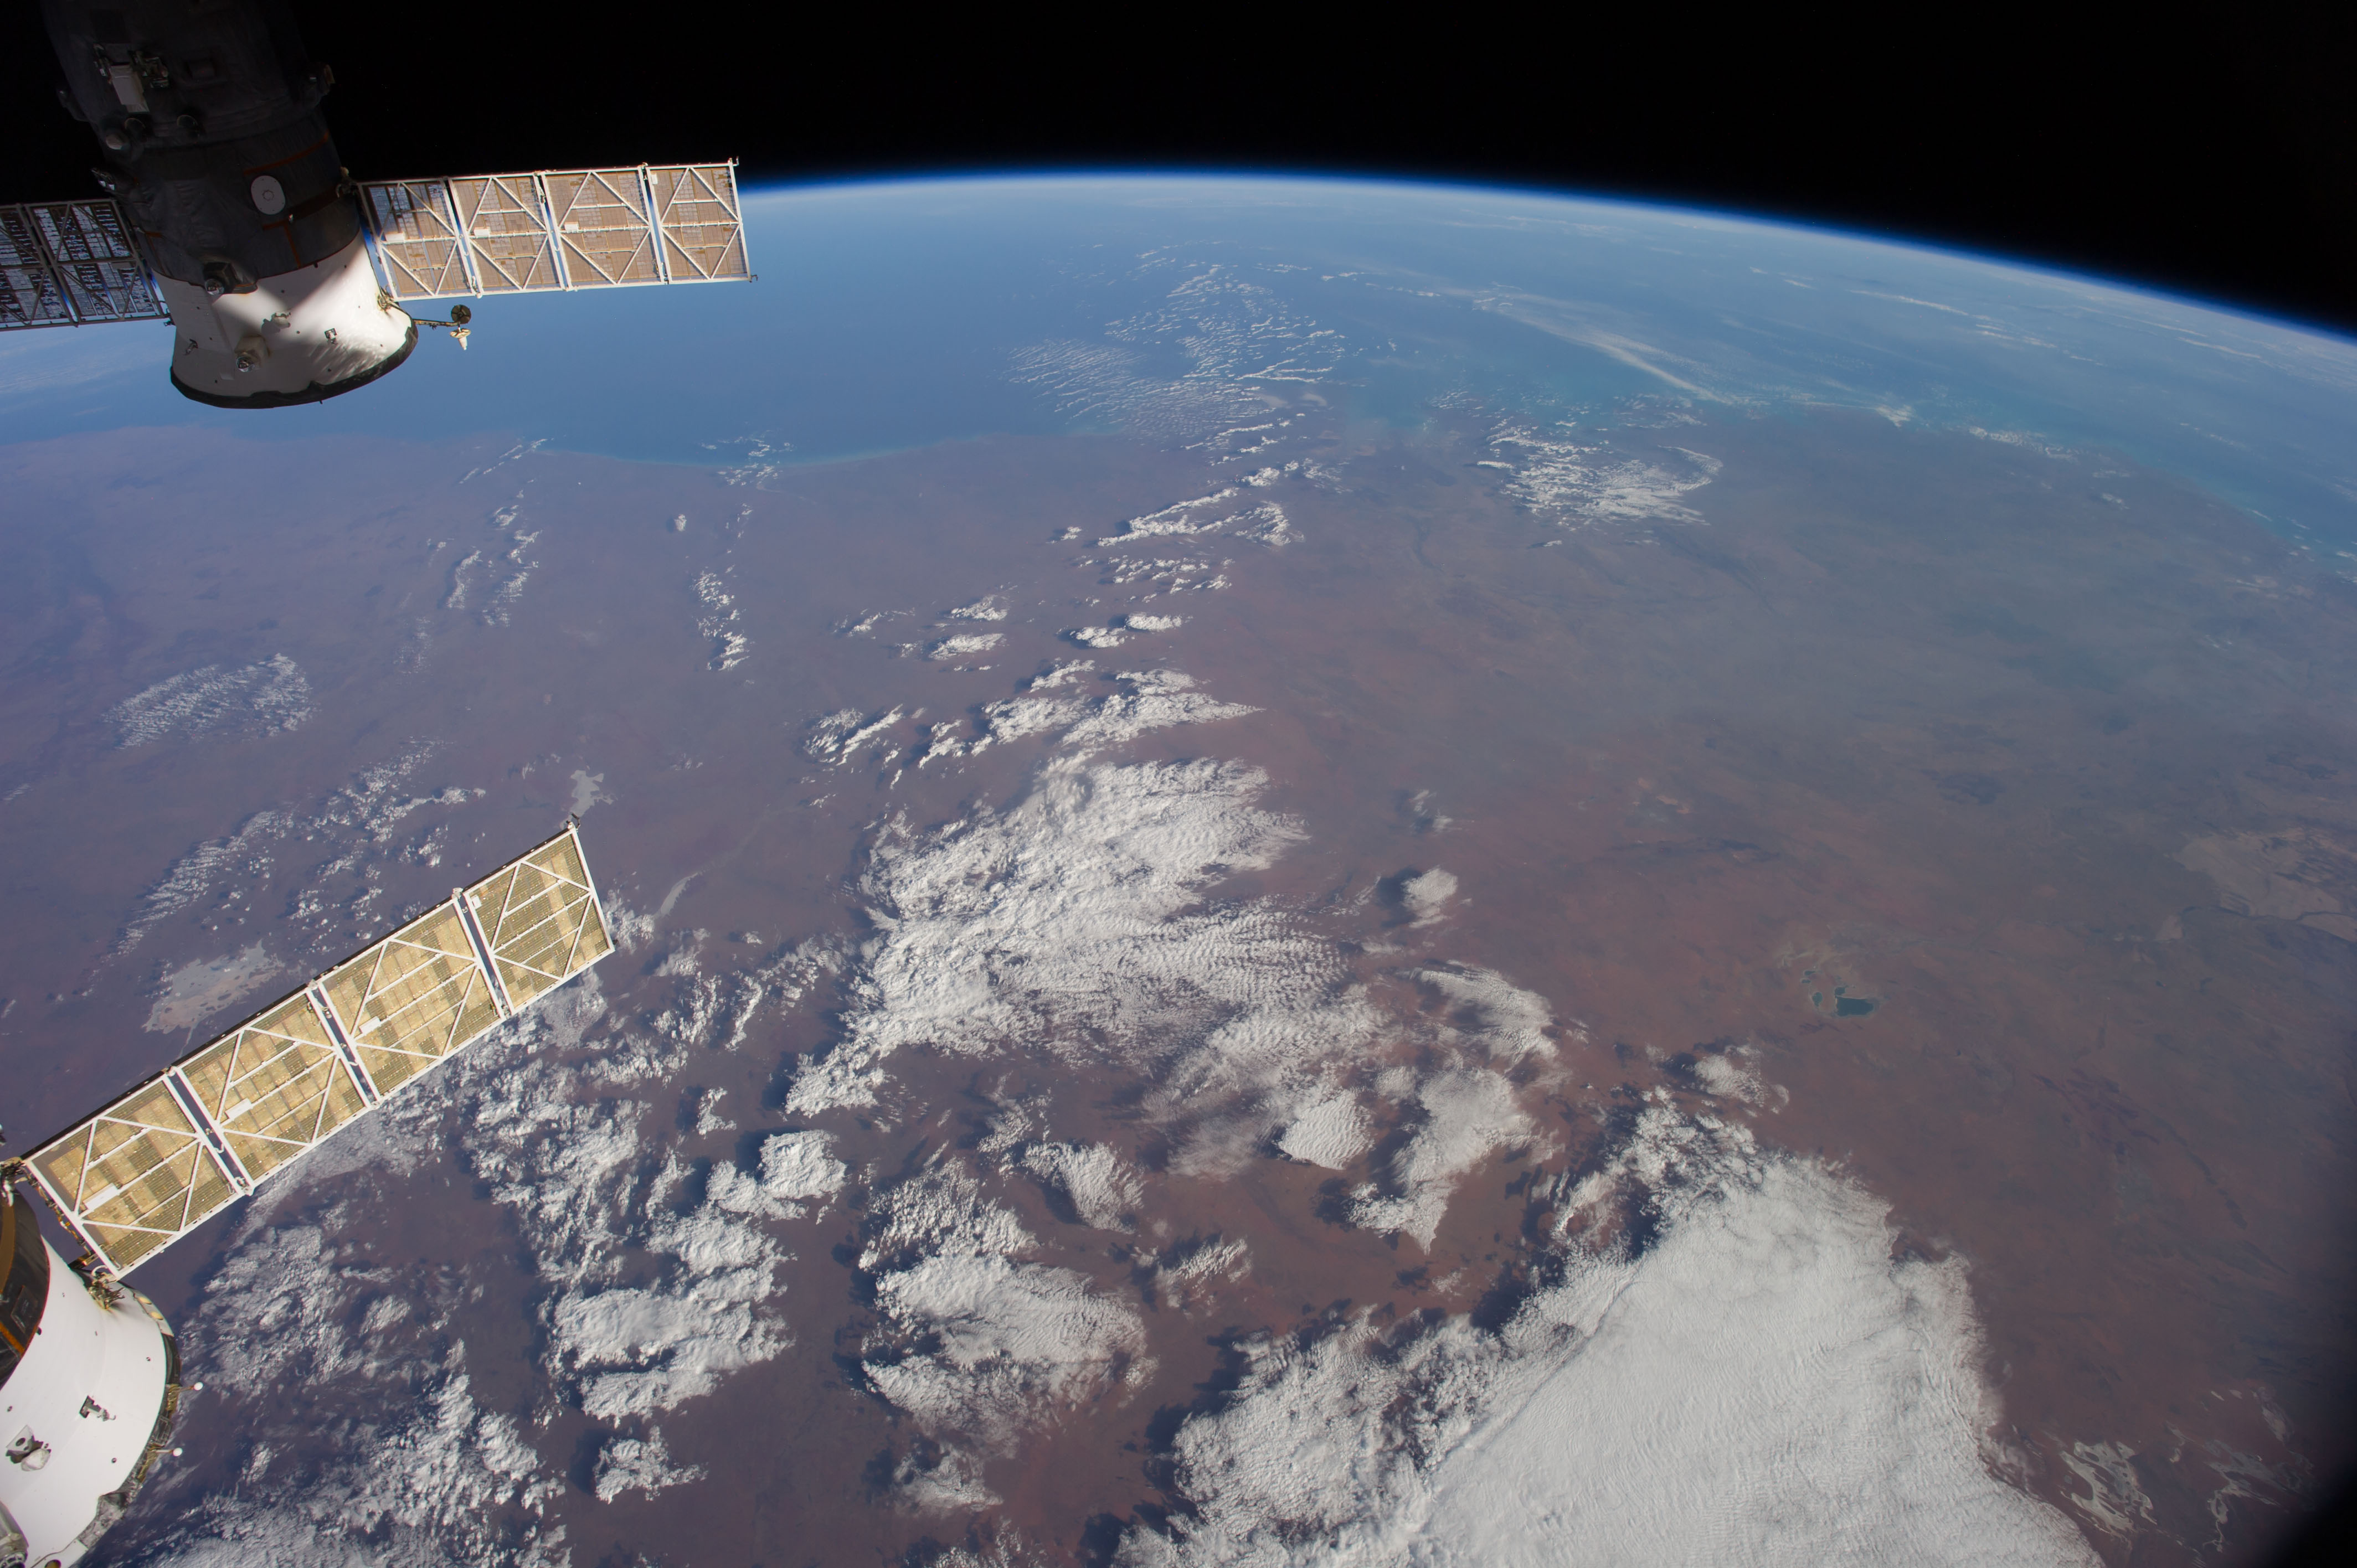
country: AUSTRALIA-WA
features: INDIAN O., KING SOUND, FITZROY R., GASCOYNE R., L. GREGORY, GREAT SANDY DES., ATMOSPHERIC LIMB
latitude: -20.5
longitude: 125.0
